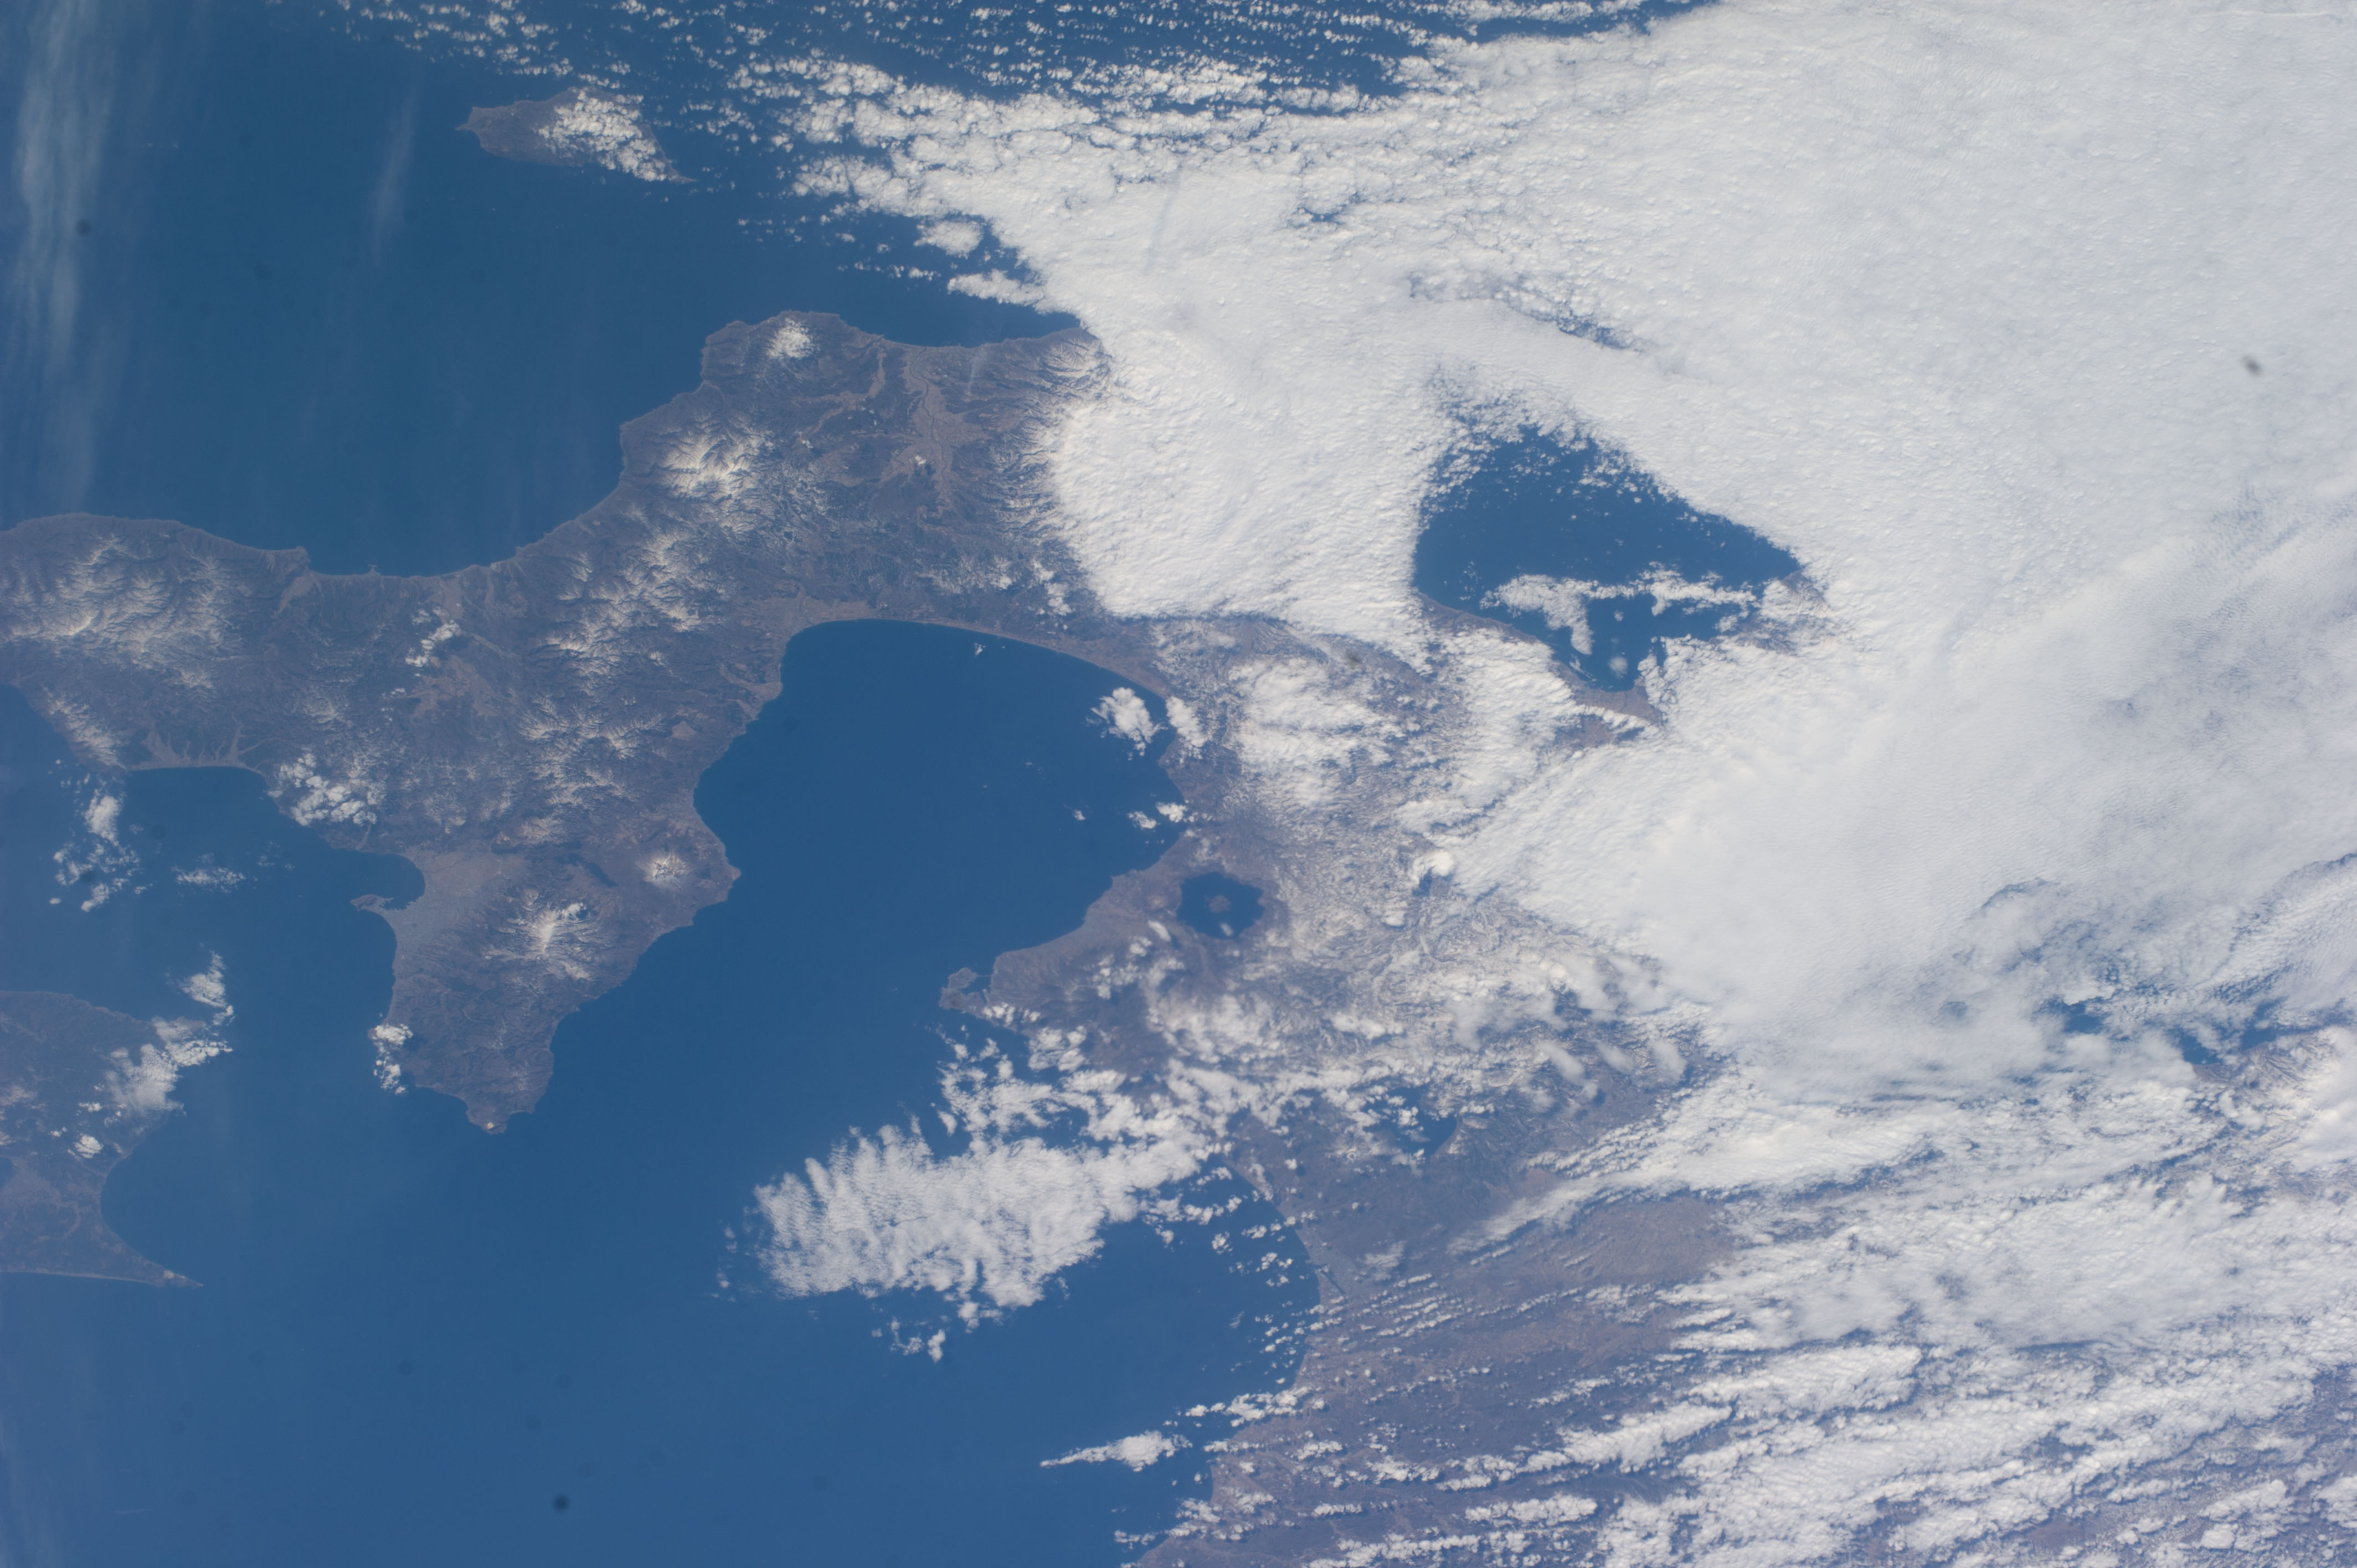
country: JAPAN
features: HOKKAIDO ISLAND, TOYA LAKE, UCHIURA BAY, COAST, TOYOURA TOWN
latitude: 42.6
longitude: 140.7
